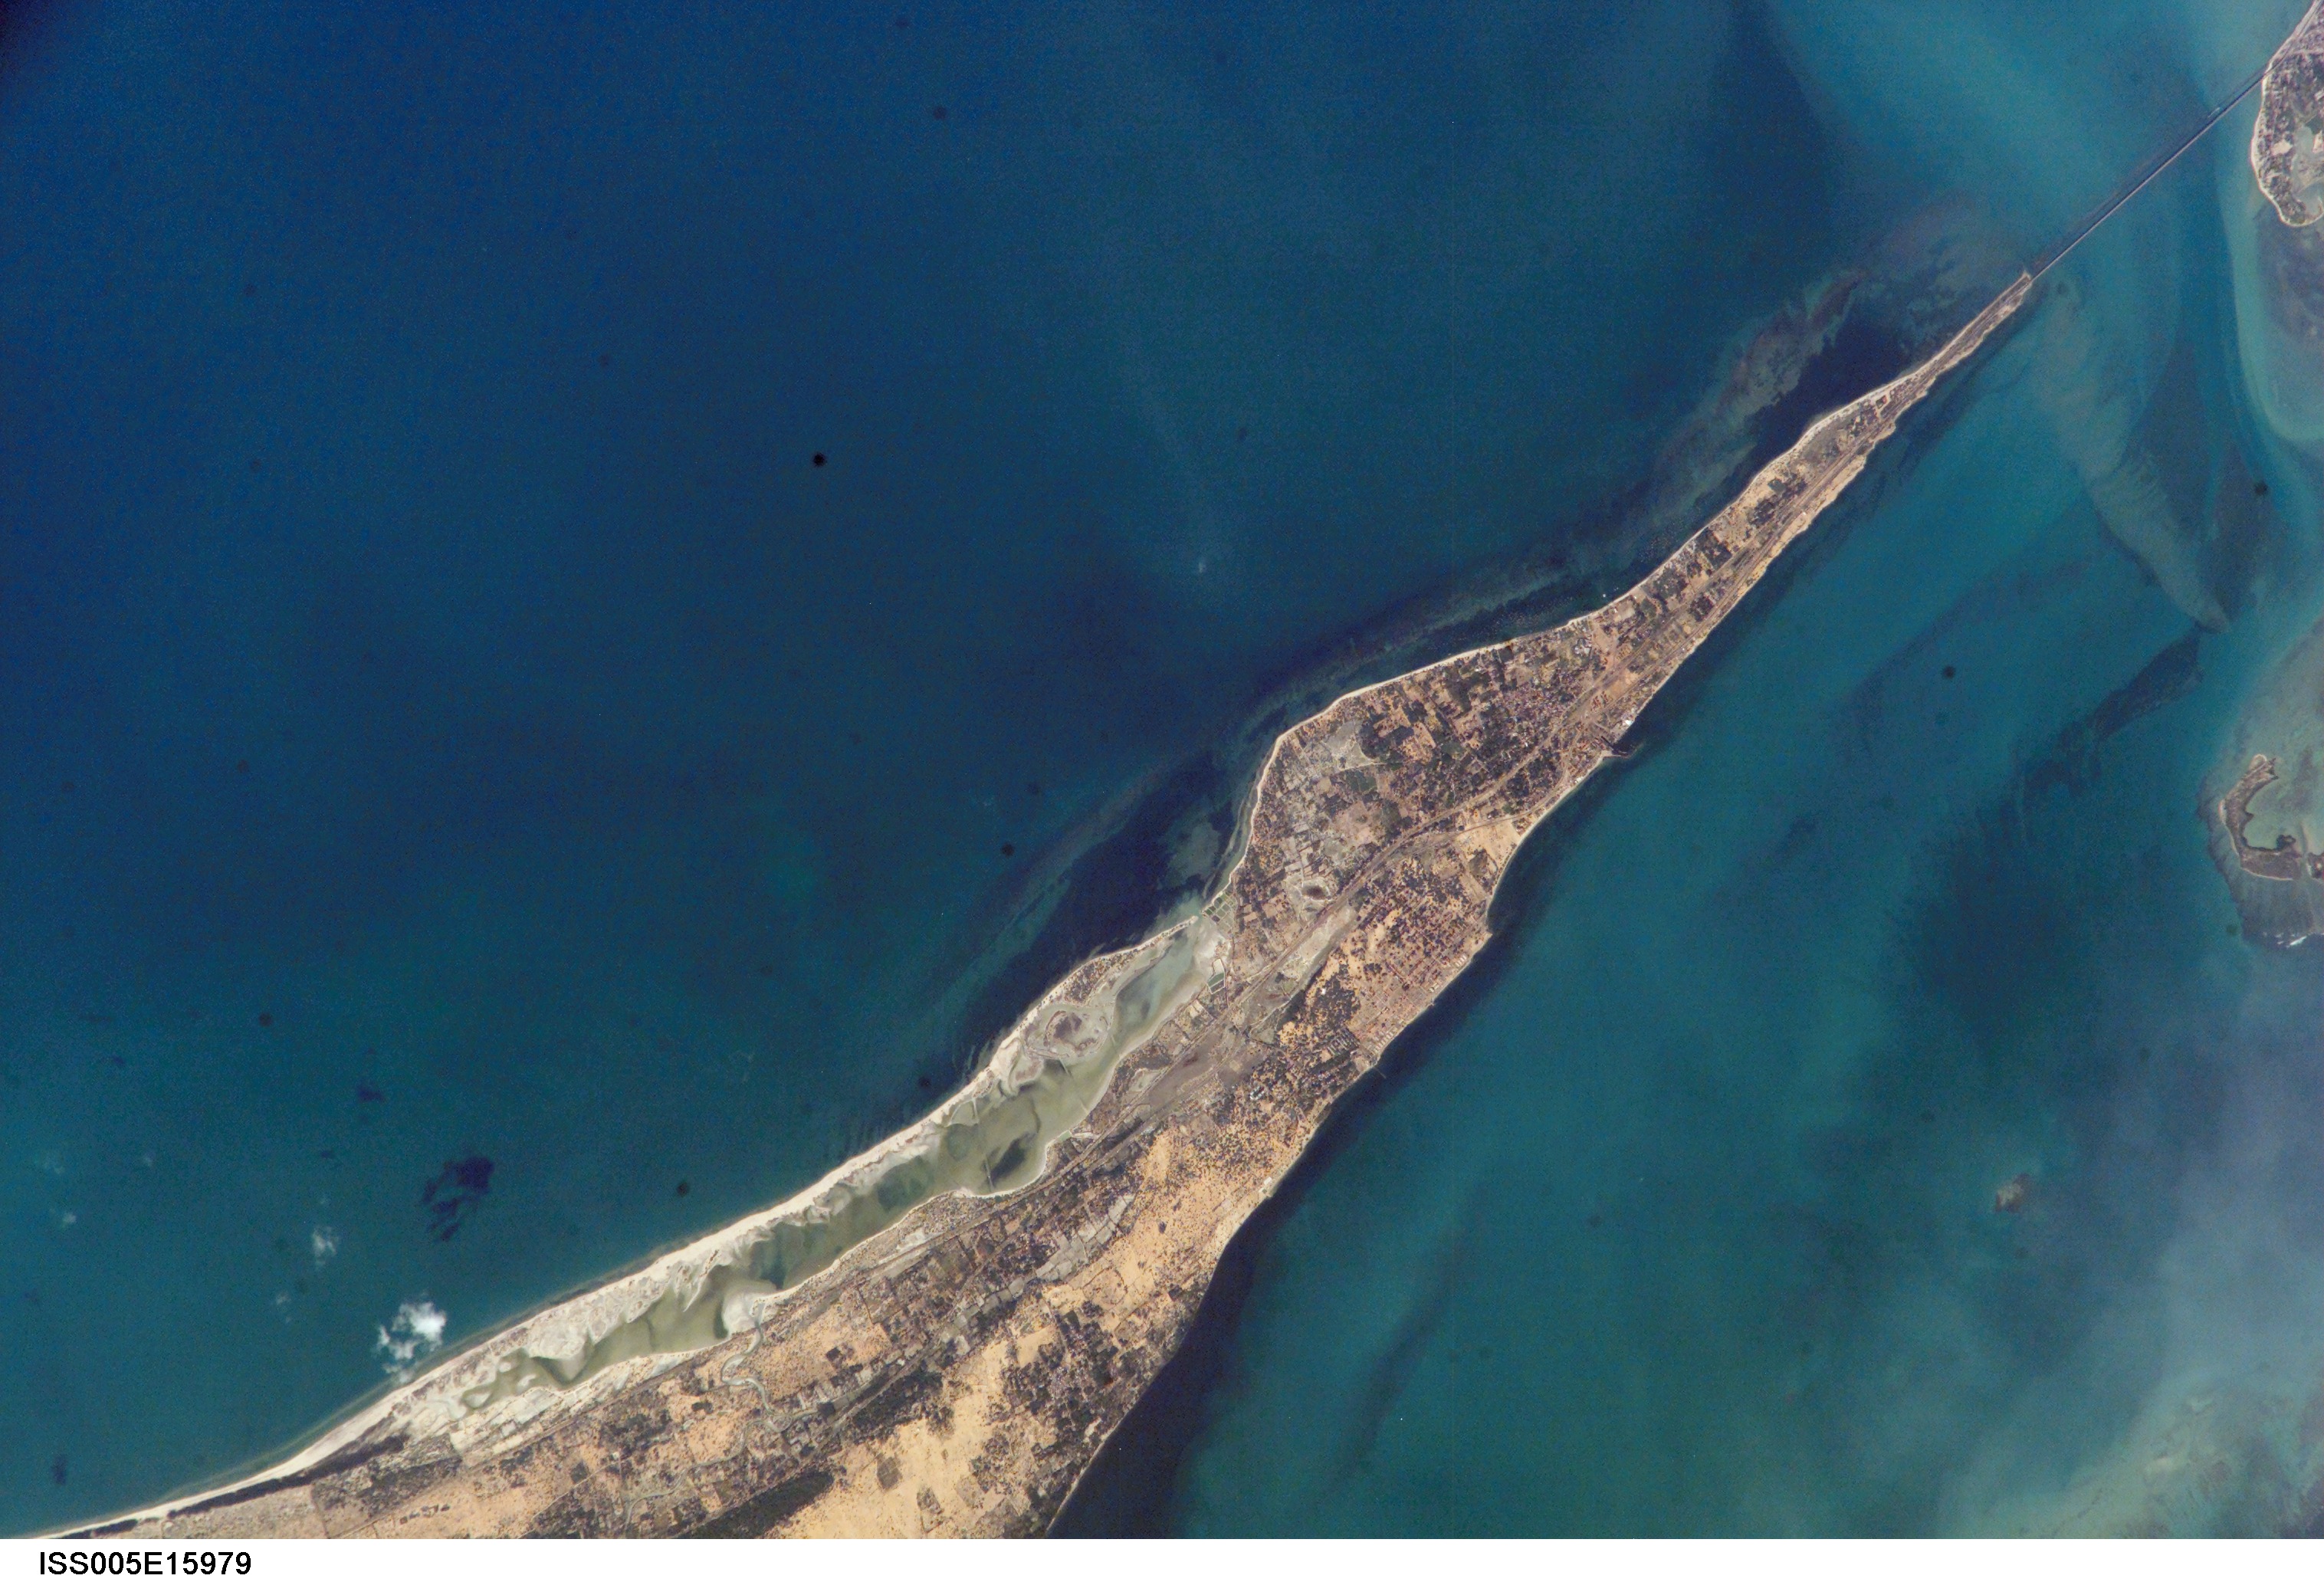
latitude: 9.5
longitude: 79.0
